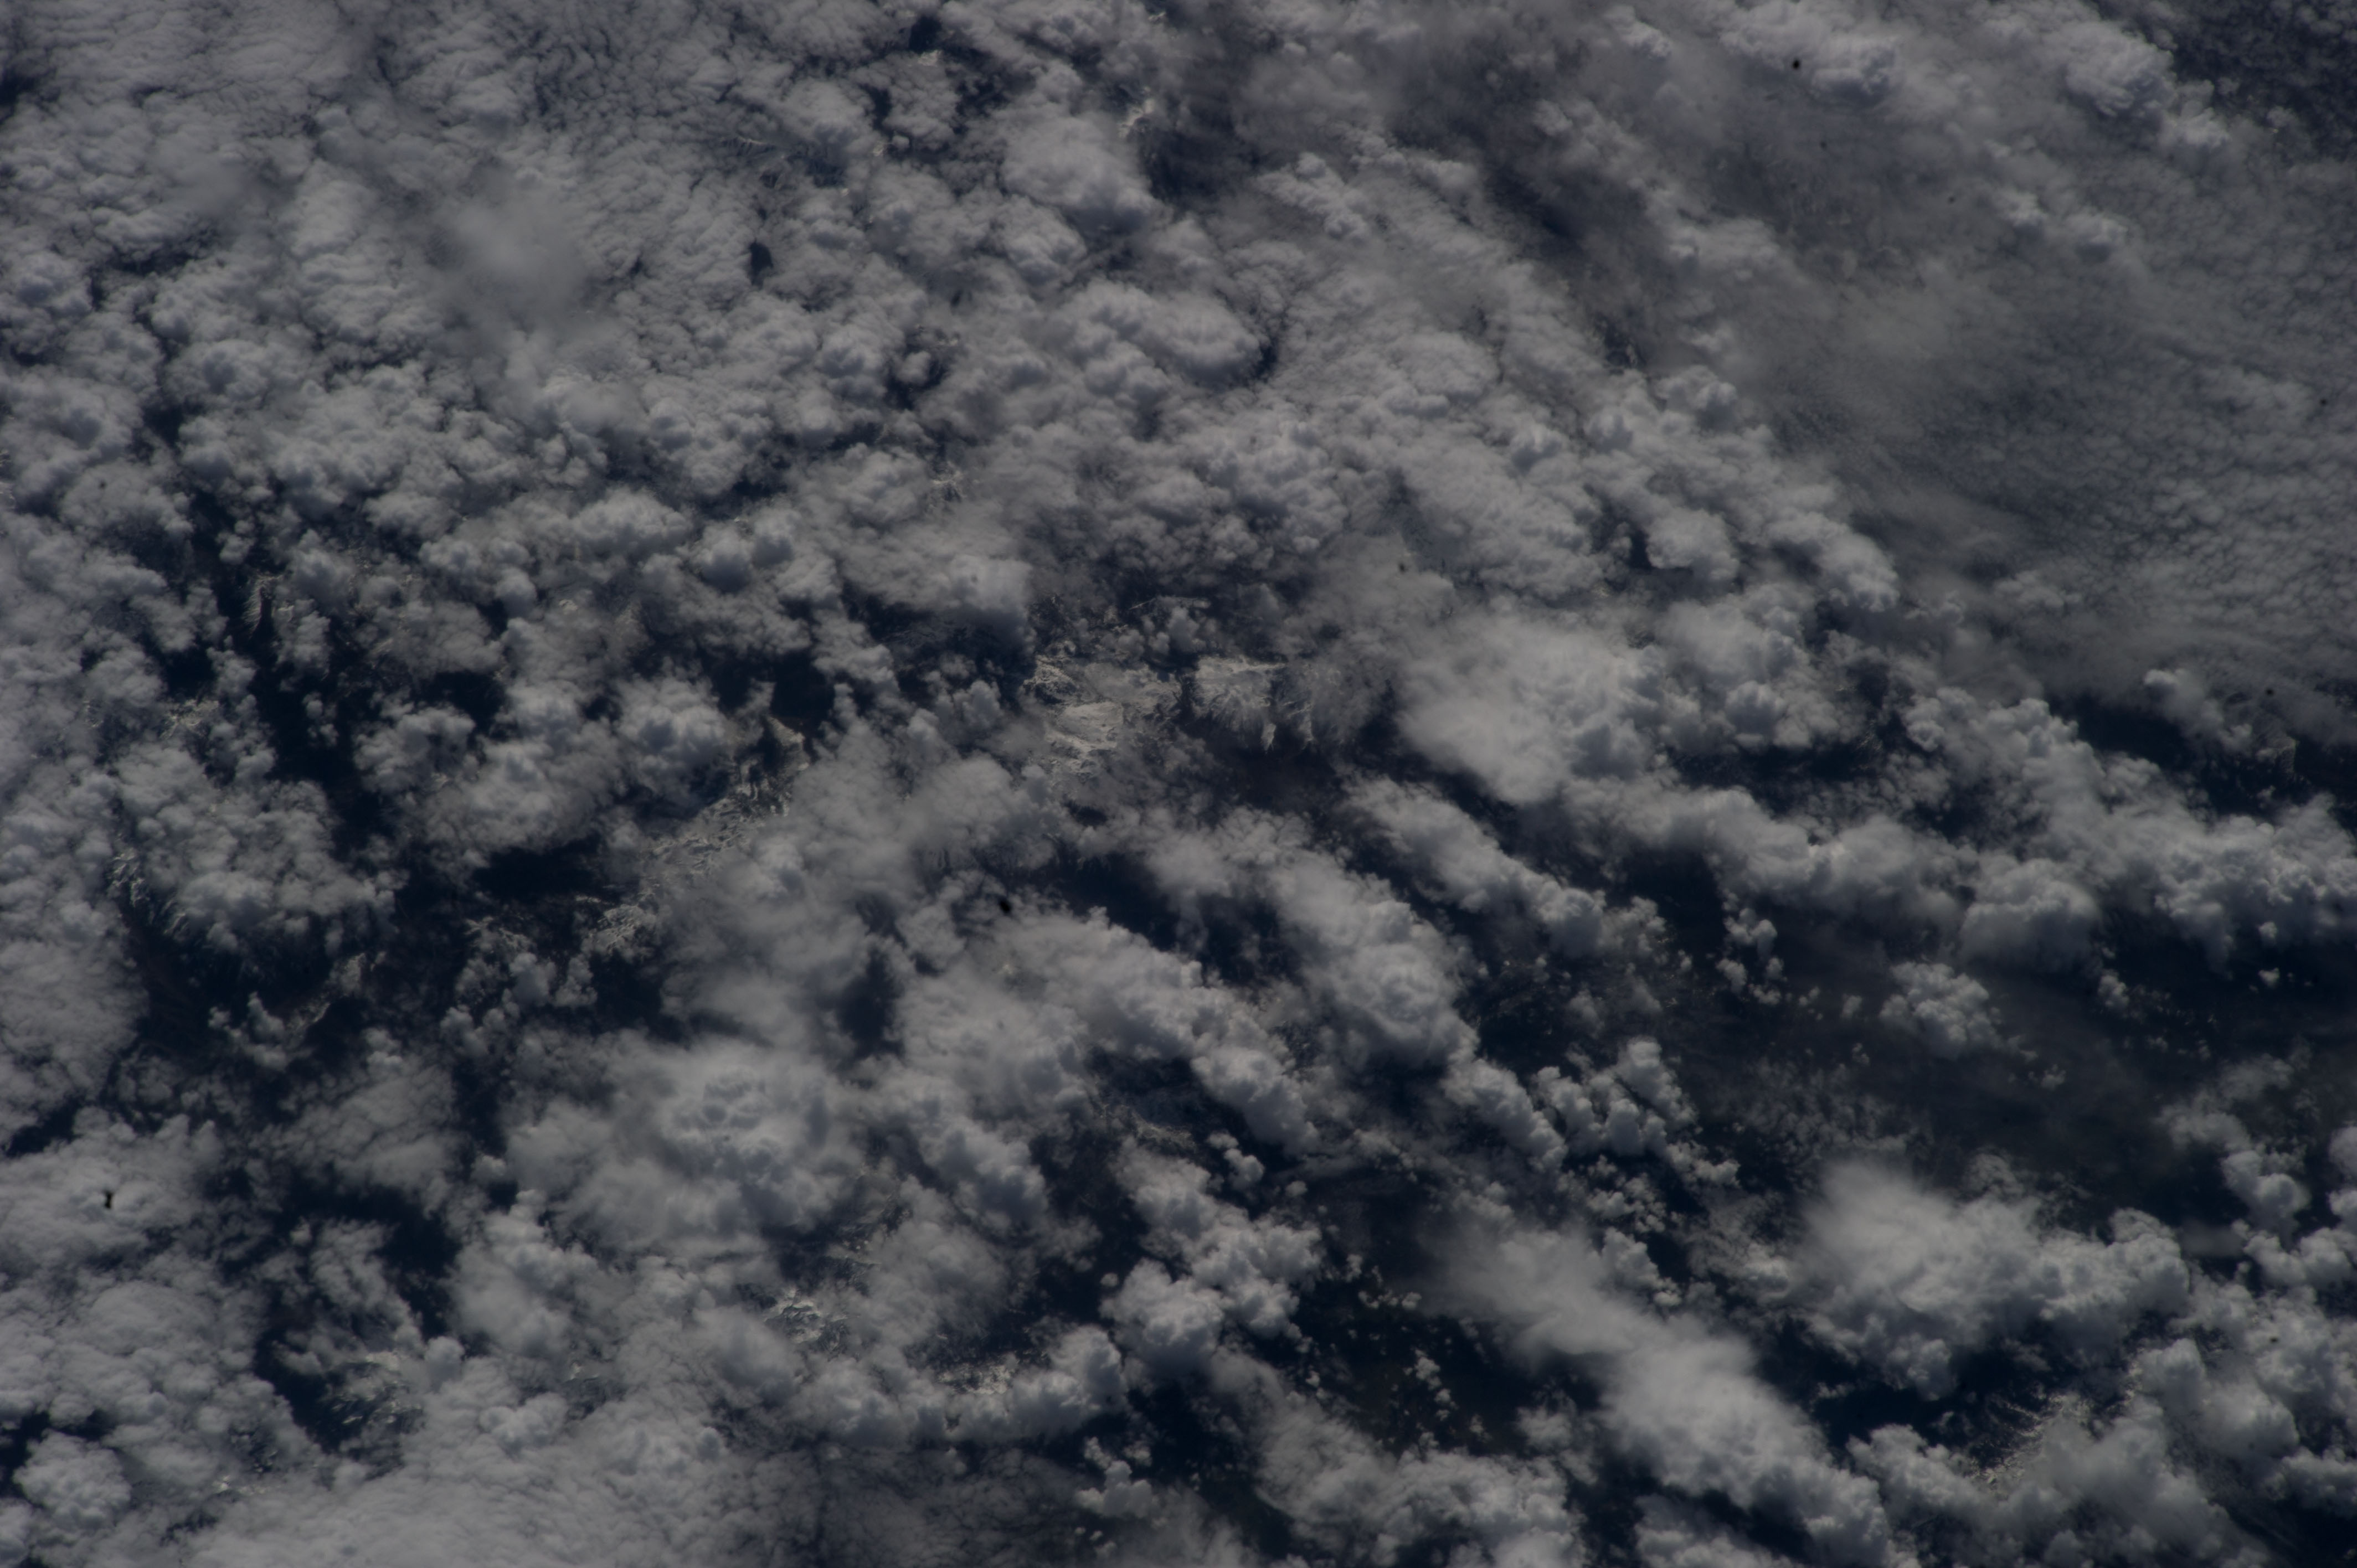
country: USA
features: NW. UNITED STATES, MTS., FOREST, DRAINAGE, DARK
